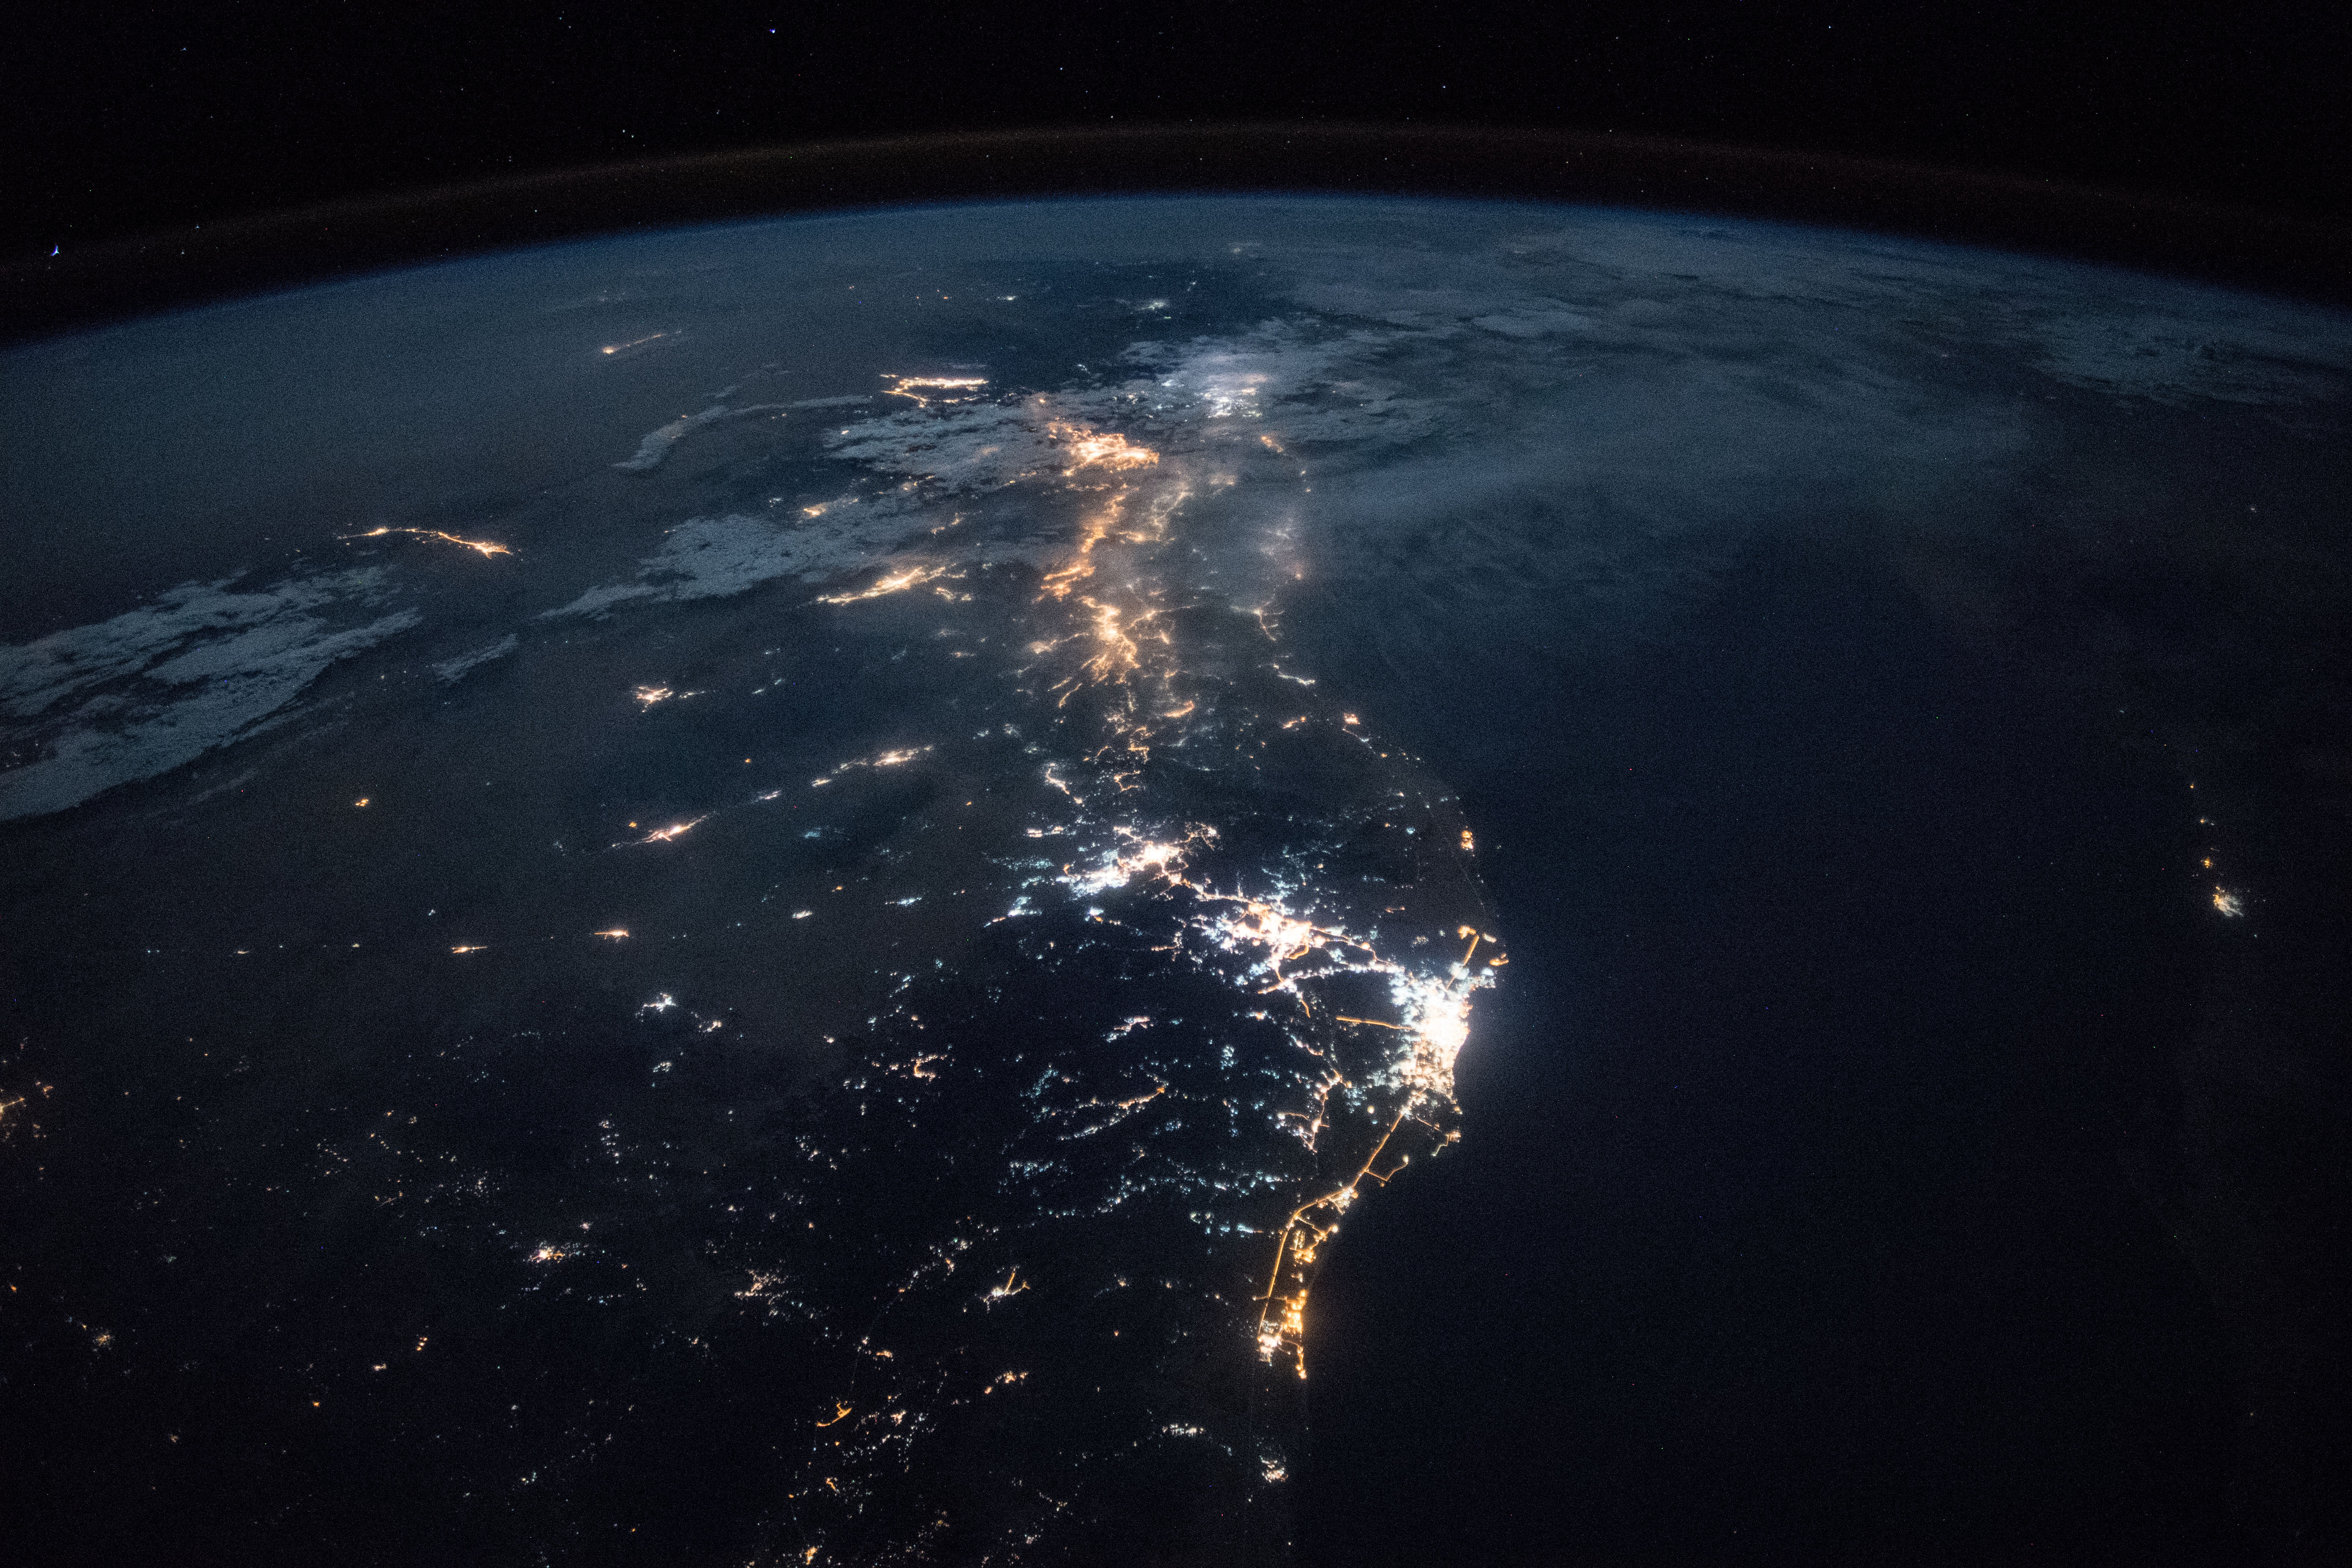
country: SAUDI ARABIA
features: SIGNAL HILL, PORT SUDAN, YANBU CITY, RED SEA, JEDDAH CITY, MECCA CITY, NIGHT, EARTH LIMB
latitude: 21.2
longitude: 39.8
